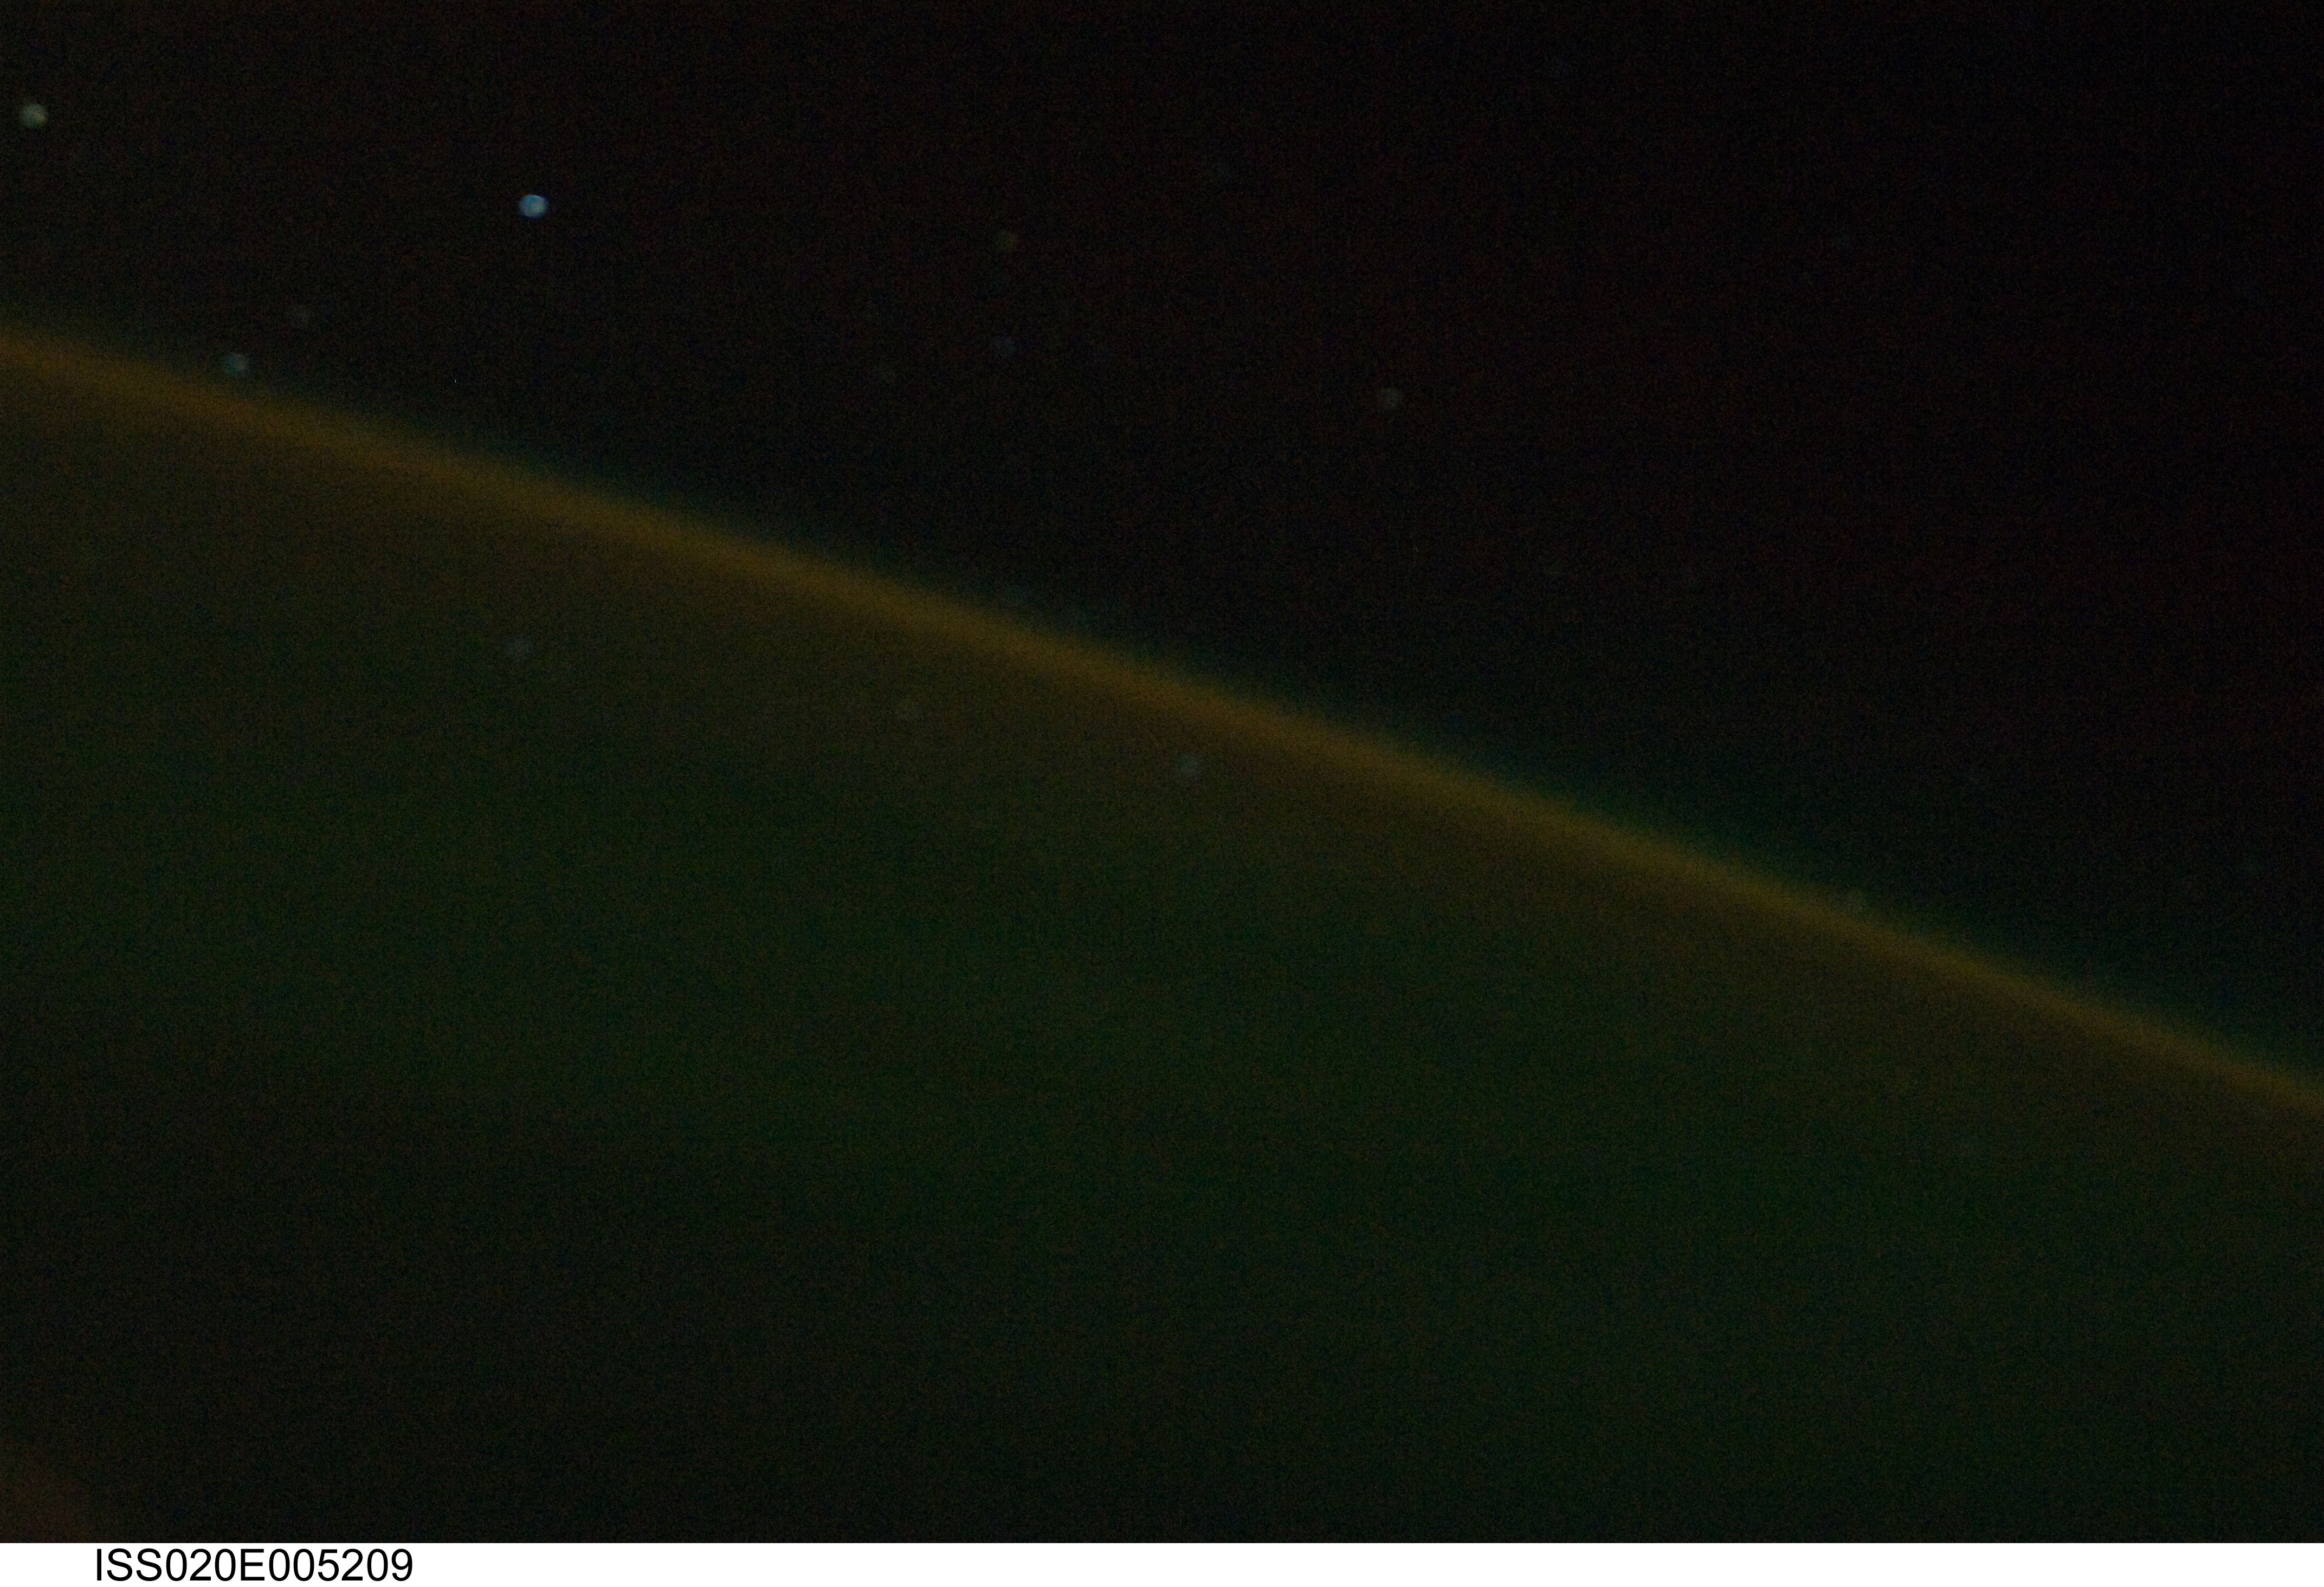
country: PACIFIC OCEAN
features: PAN-AURORA AUSTRALIS, STARS, SOFT
